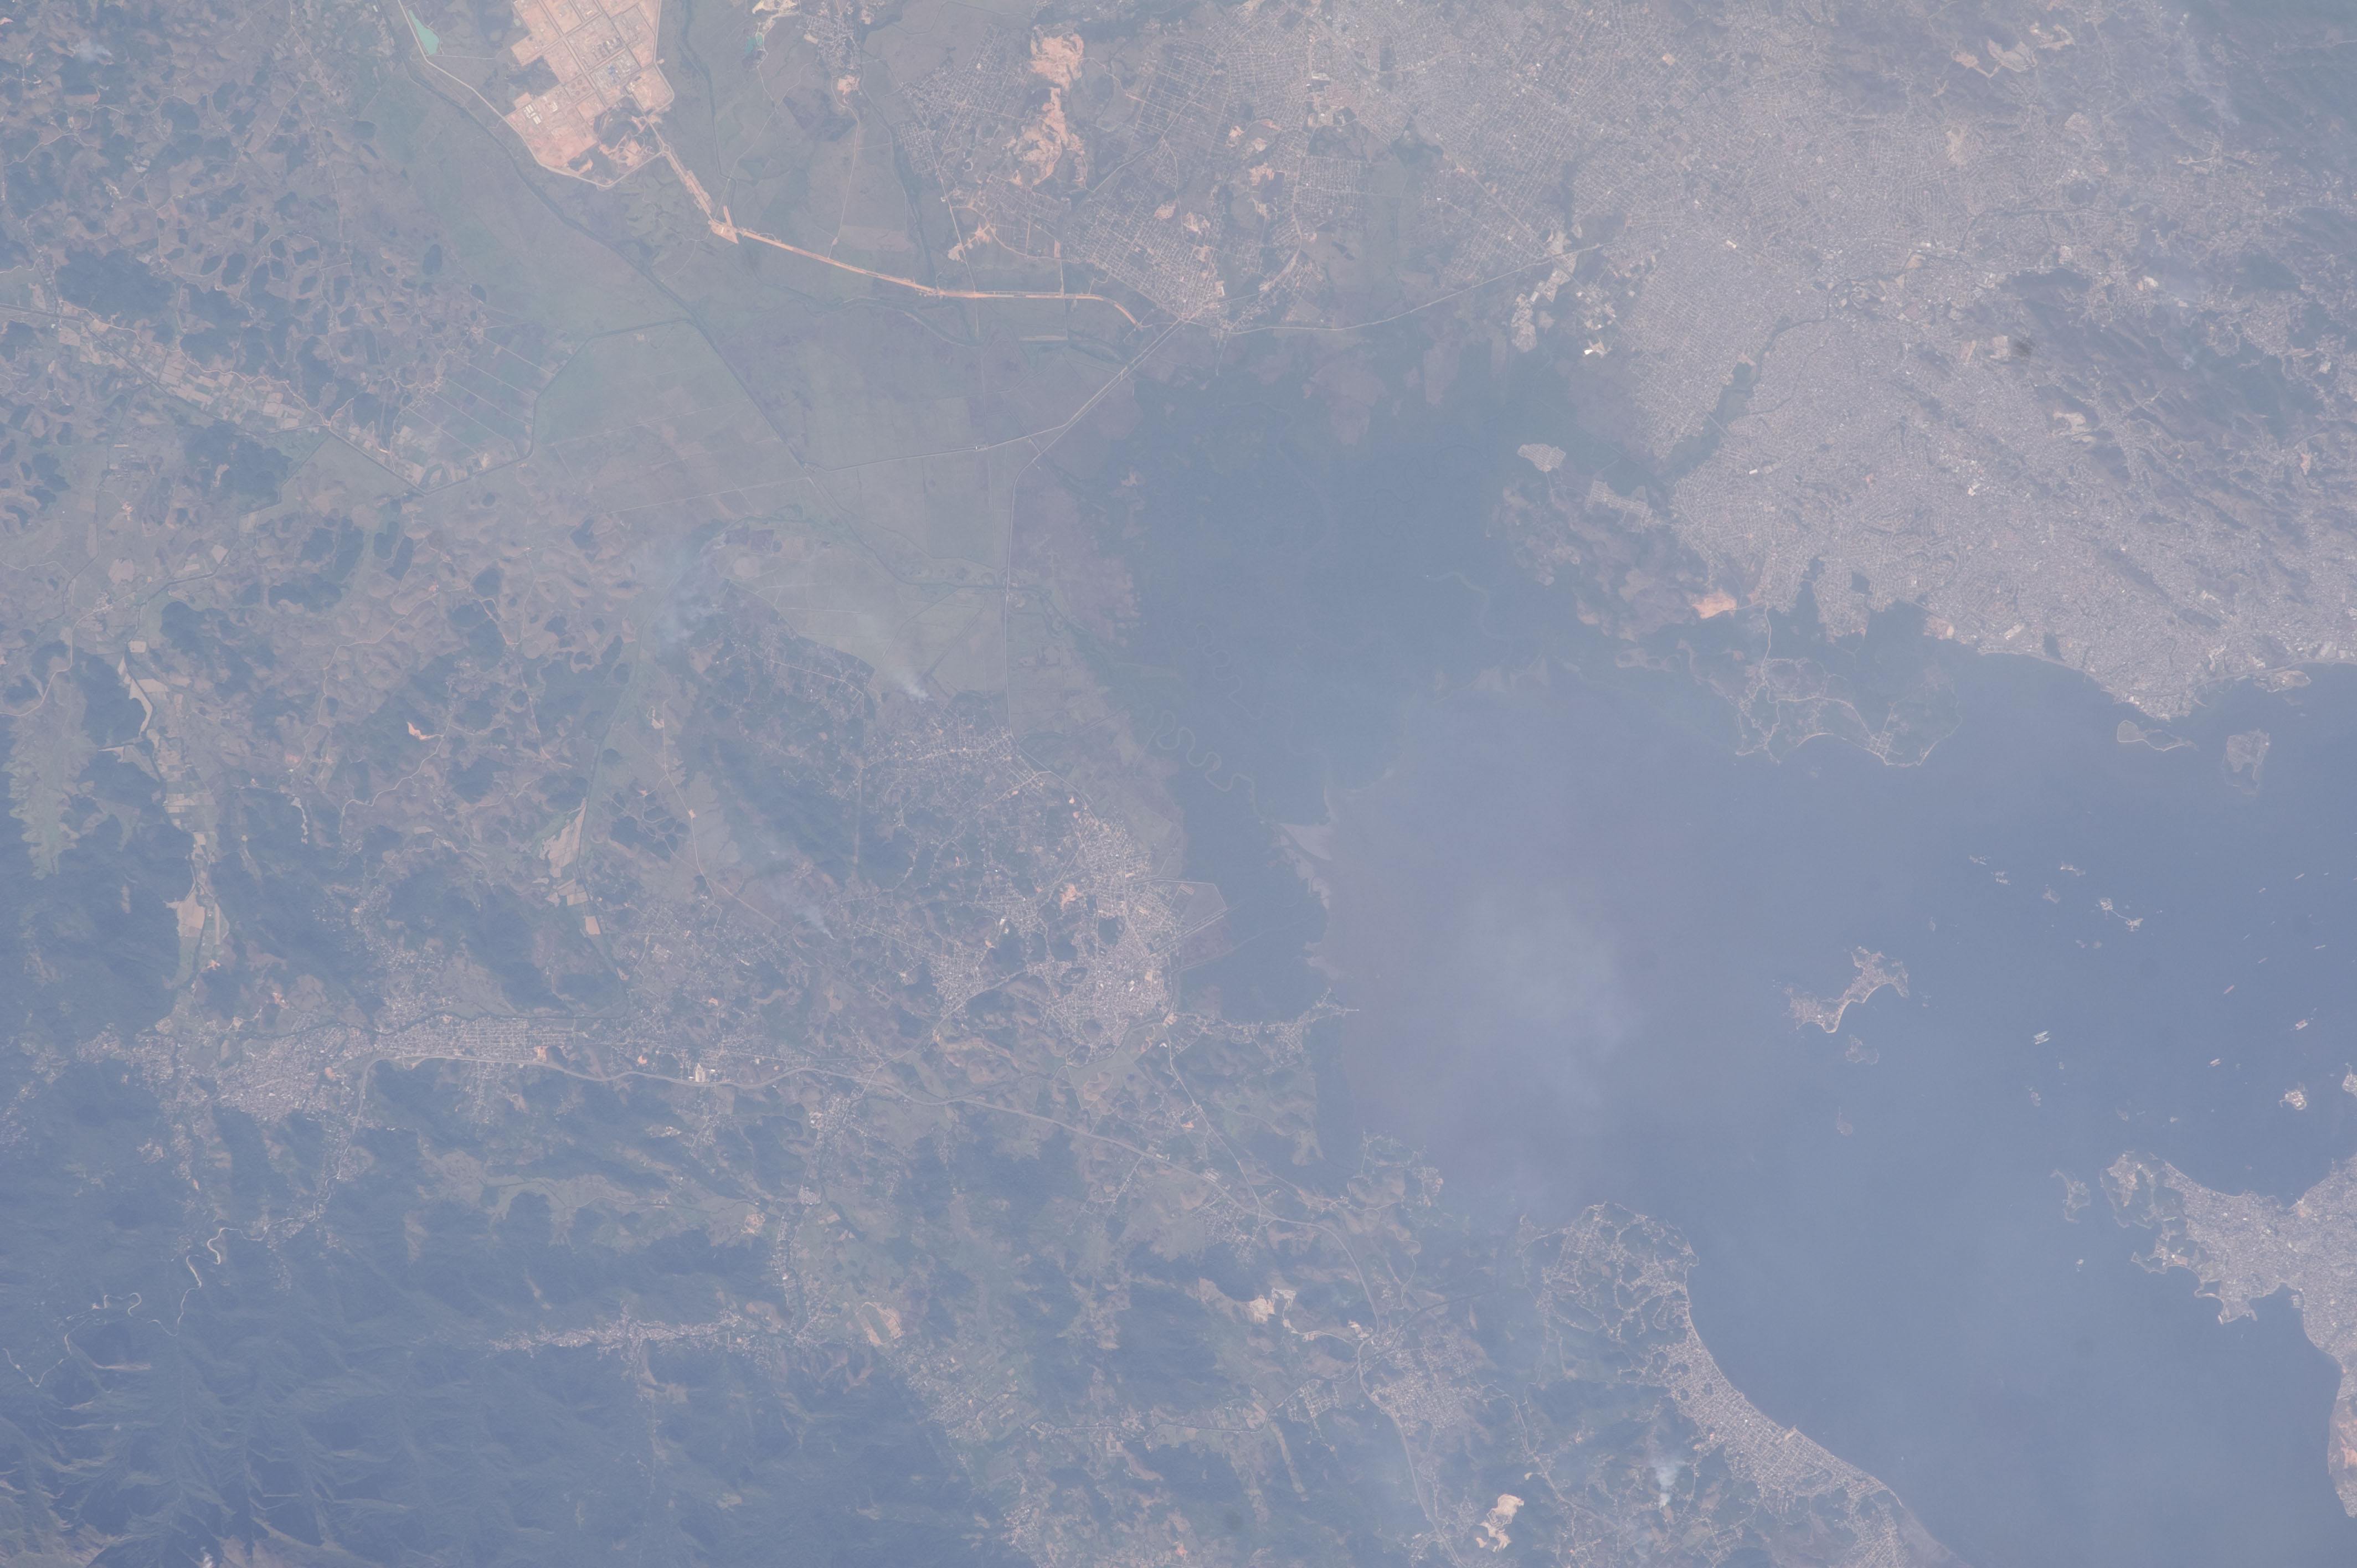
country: BRAZIL
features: GUANABARA B., SHIPS, SAO GONCALO, MAGE
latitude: -22.7
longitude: -42.9
